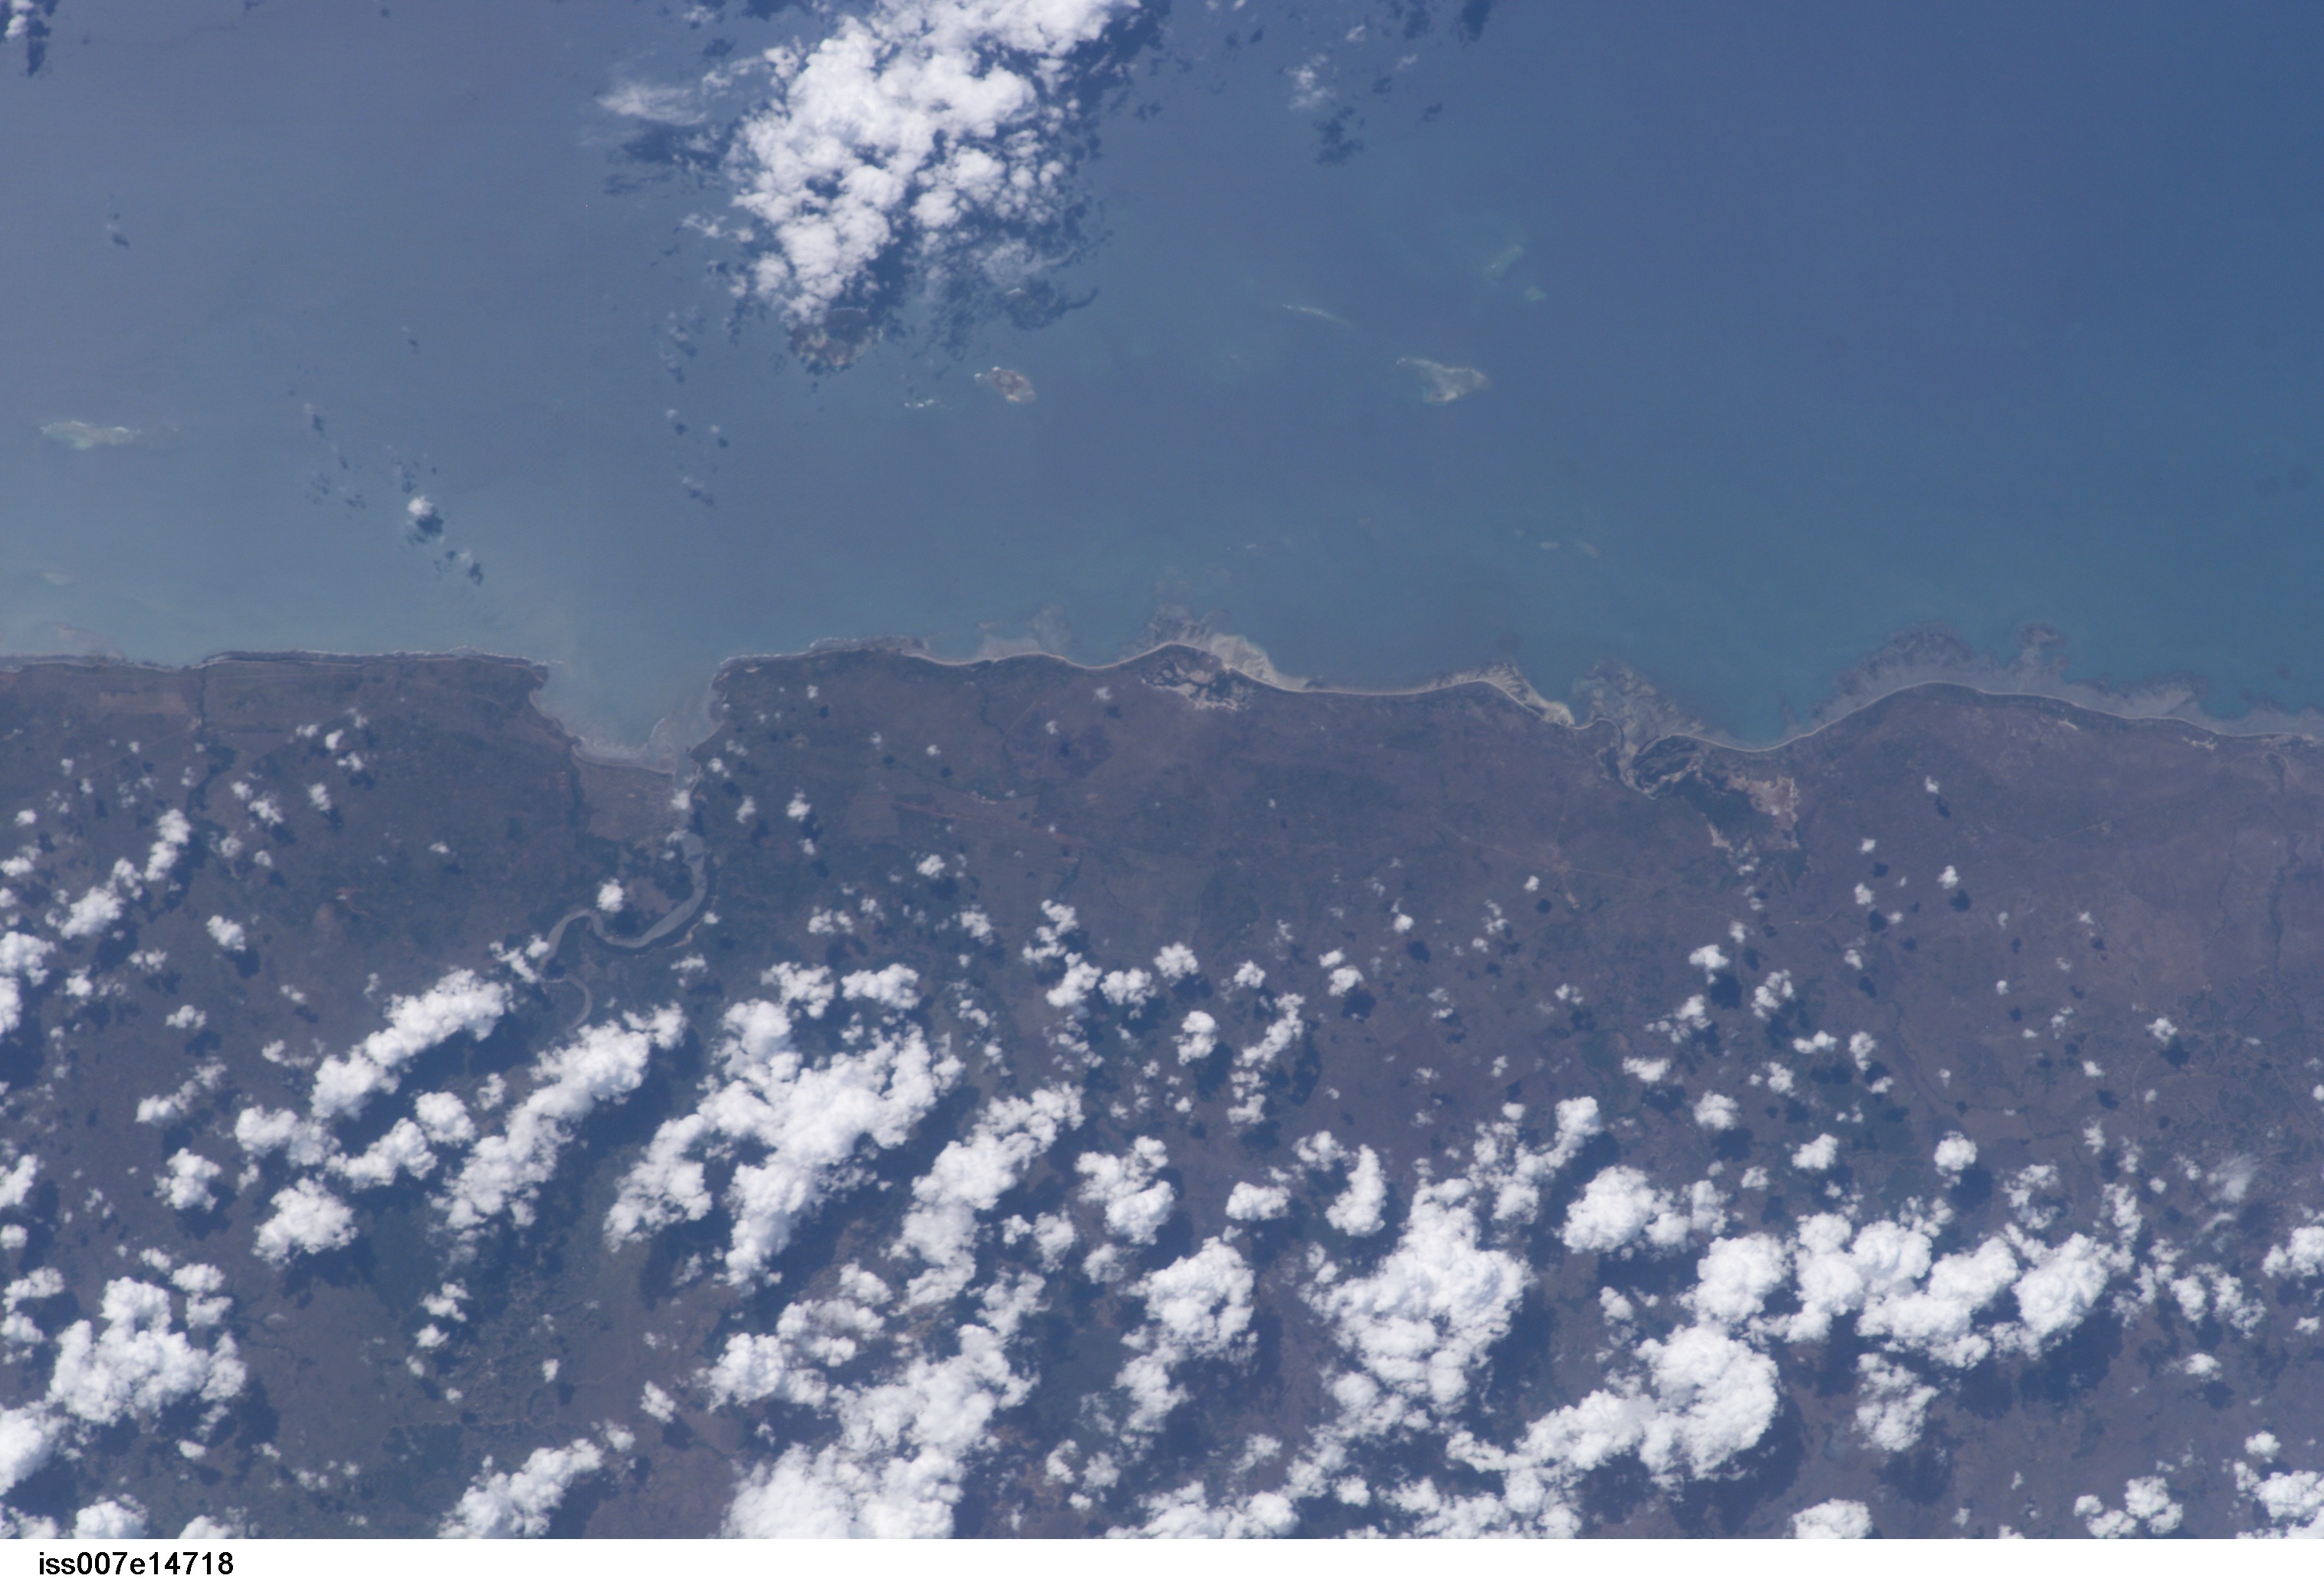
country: TANZANIA
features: ZANZIBAR CHANNEL, ISLANDS, PANGANI
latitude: -5.5
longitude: 39.0
